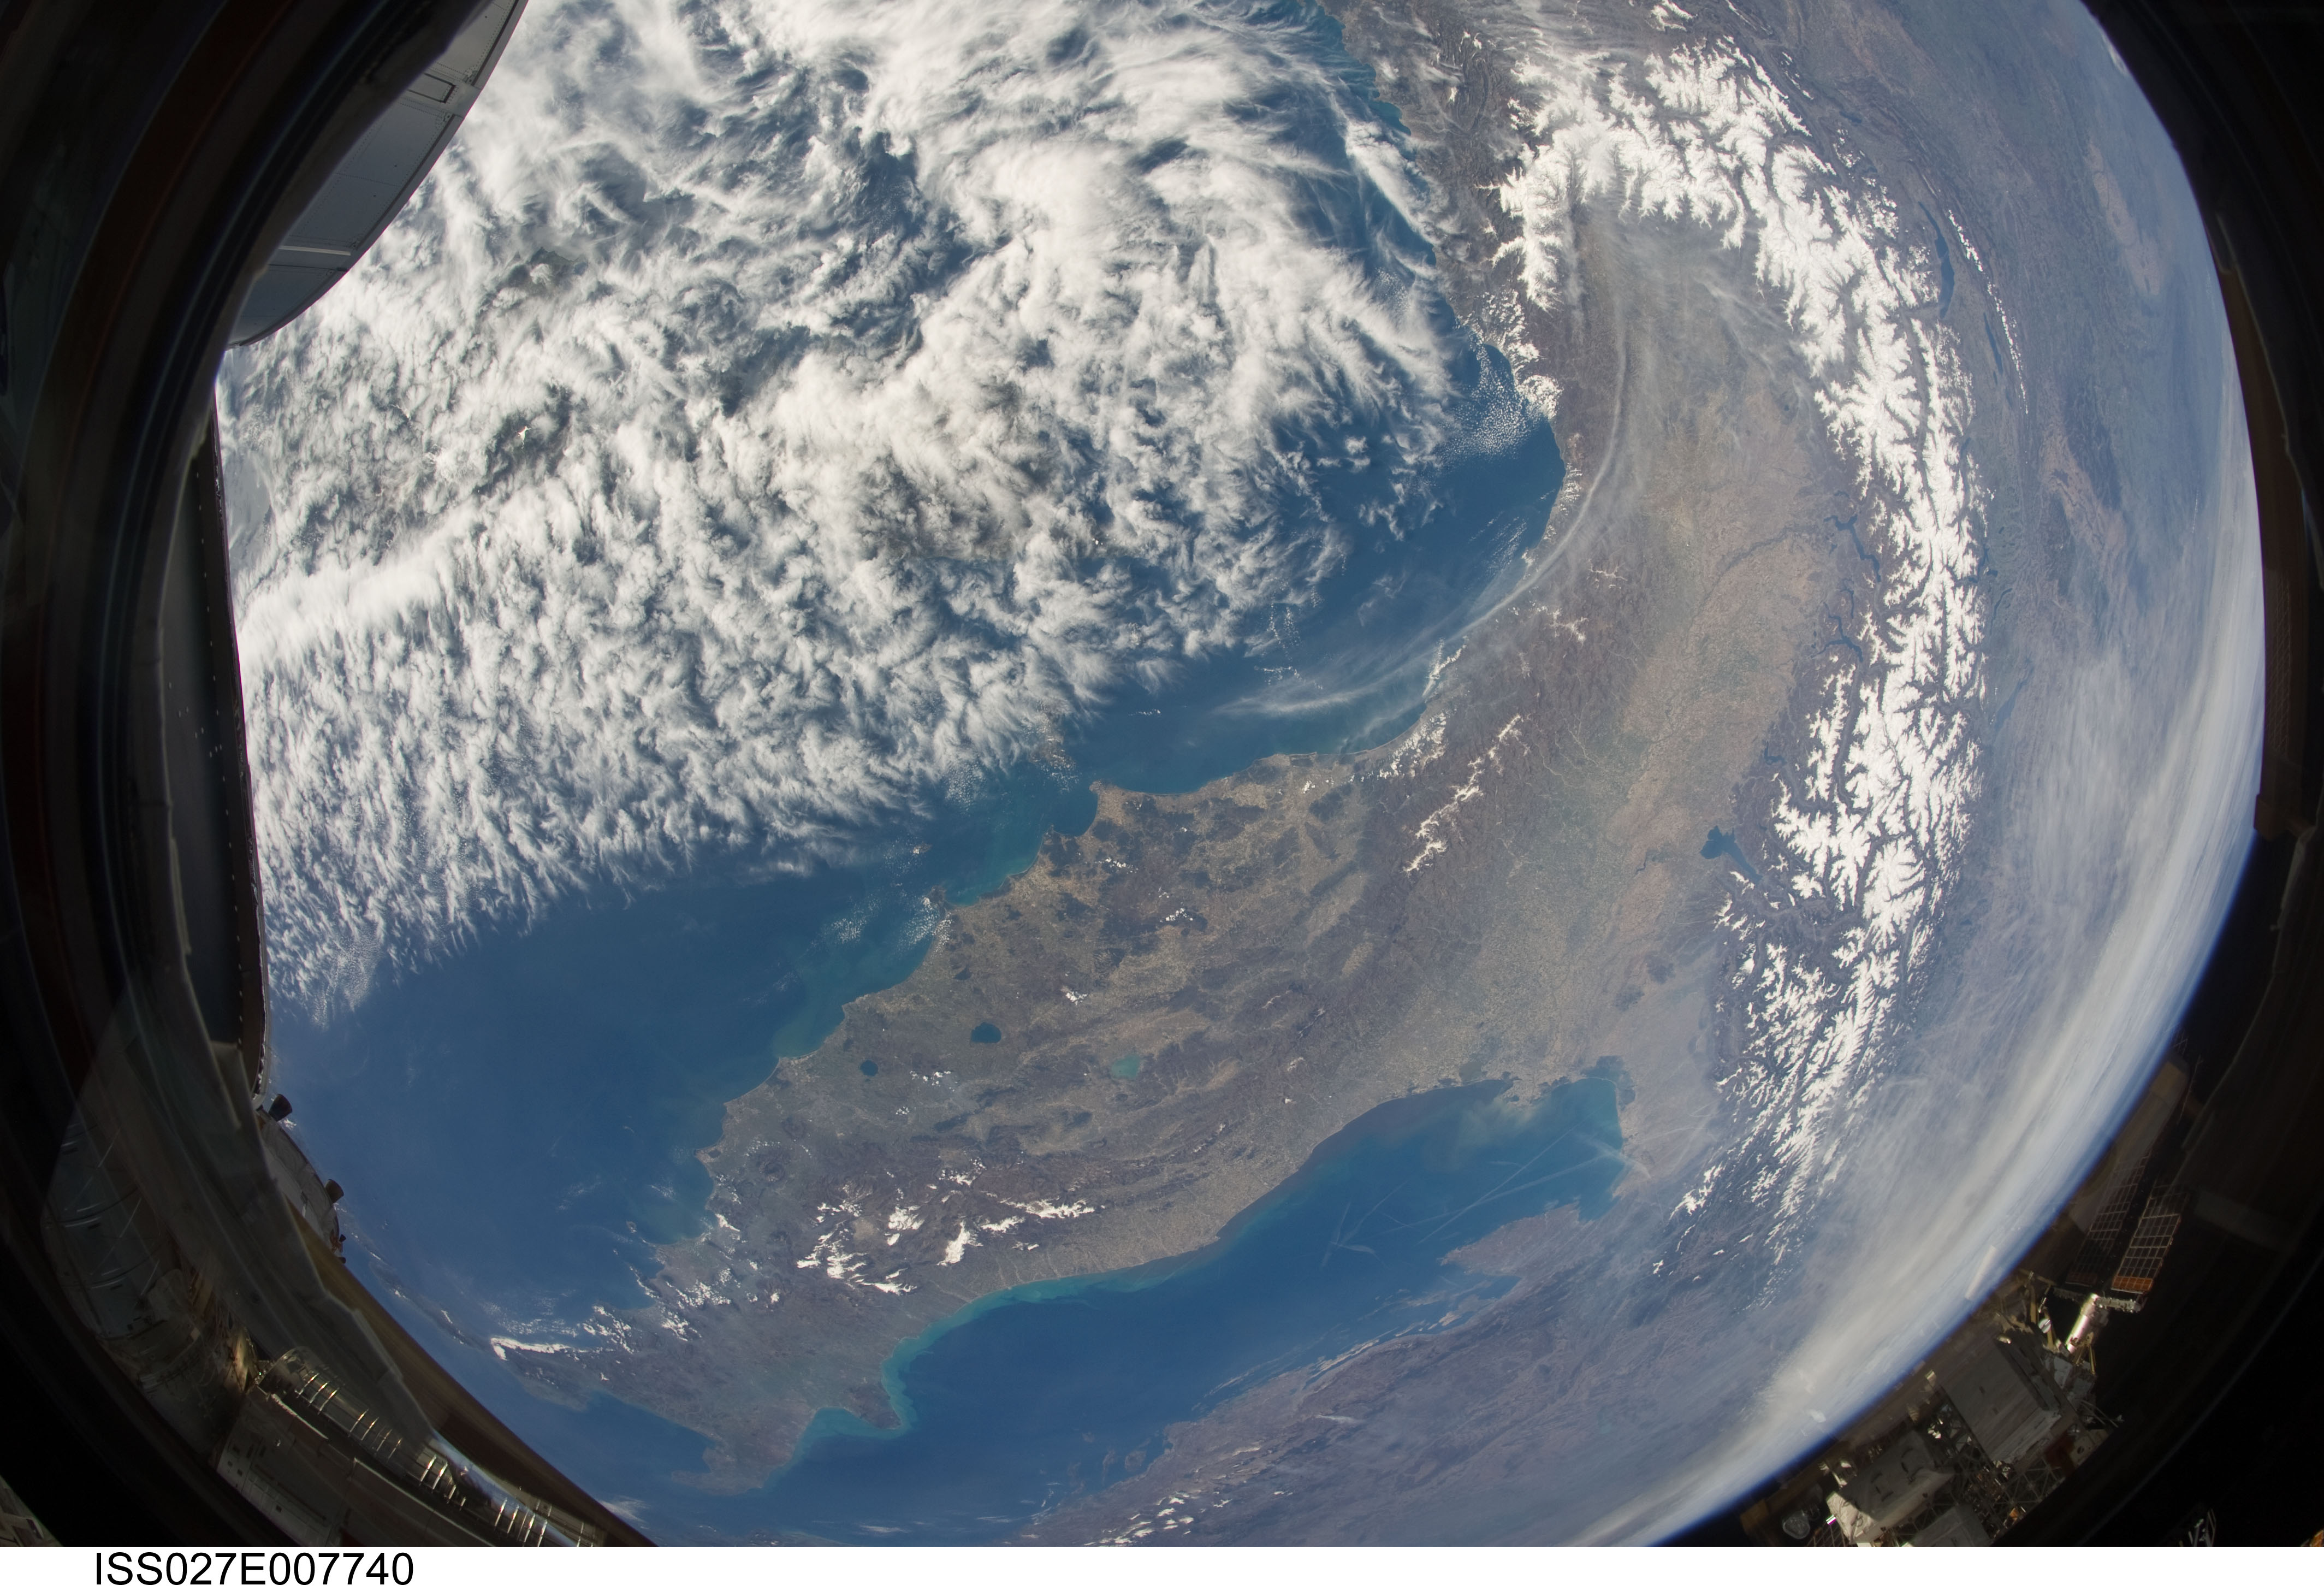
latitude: 43.5
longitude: 10.5
